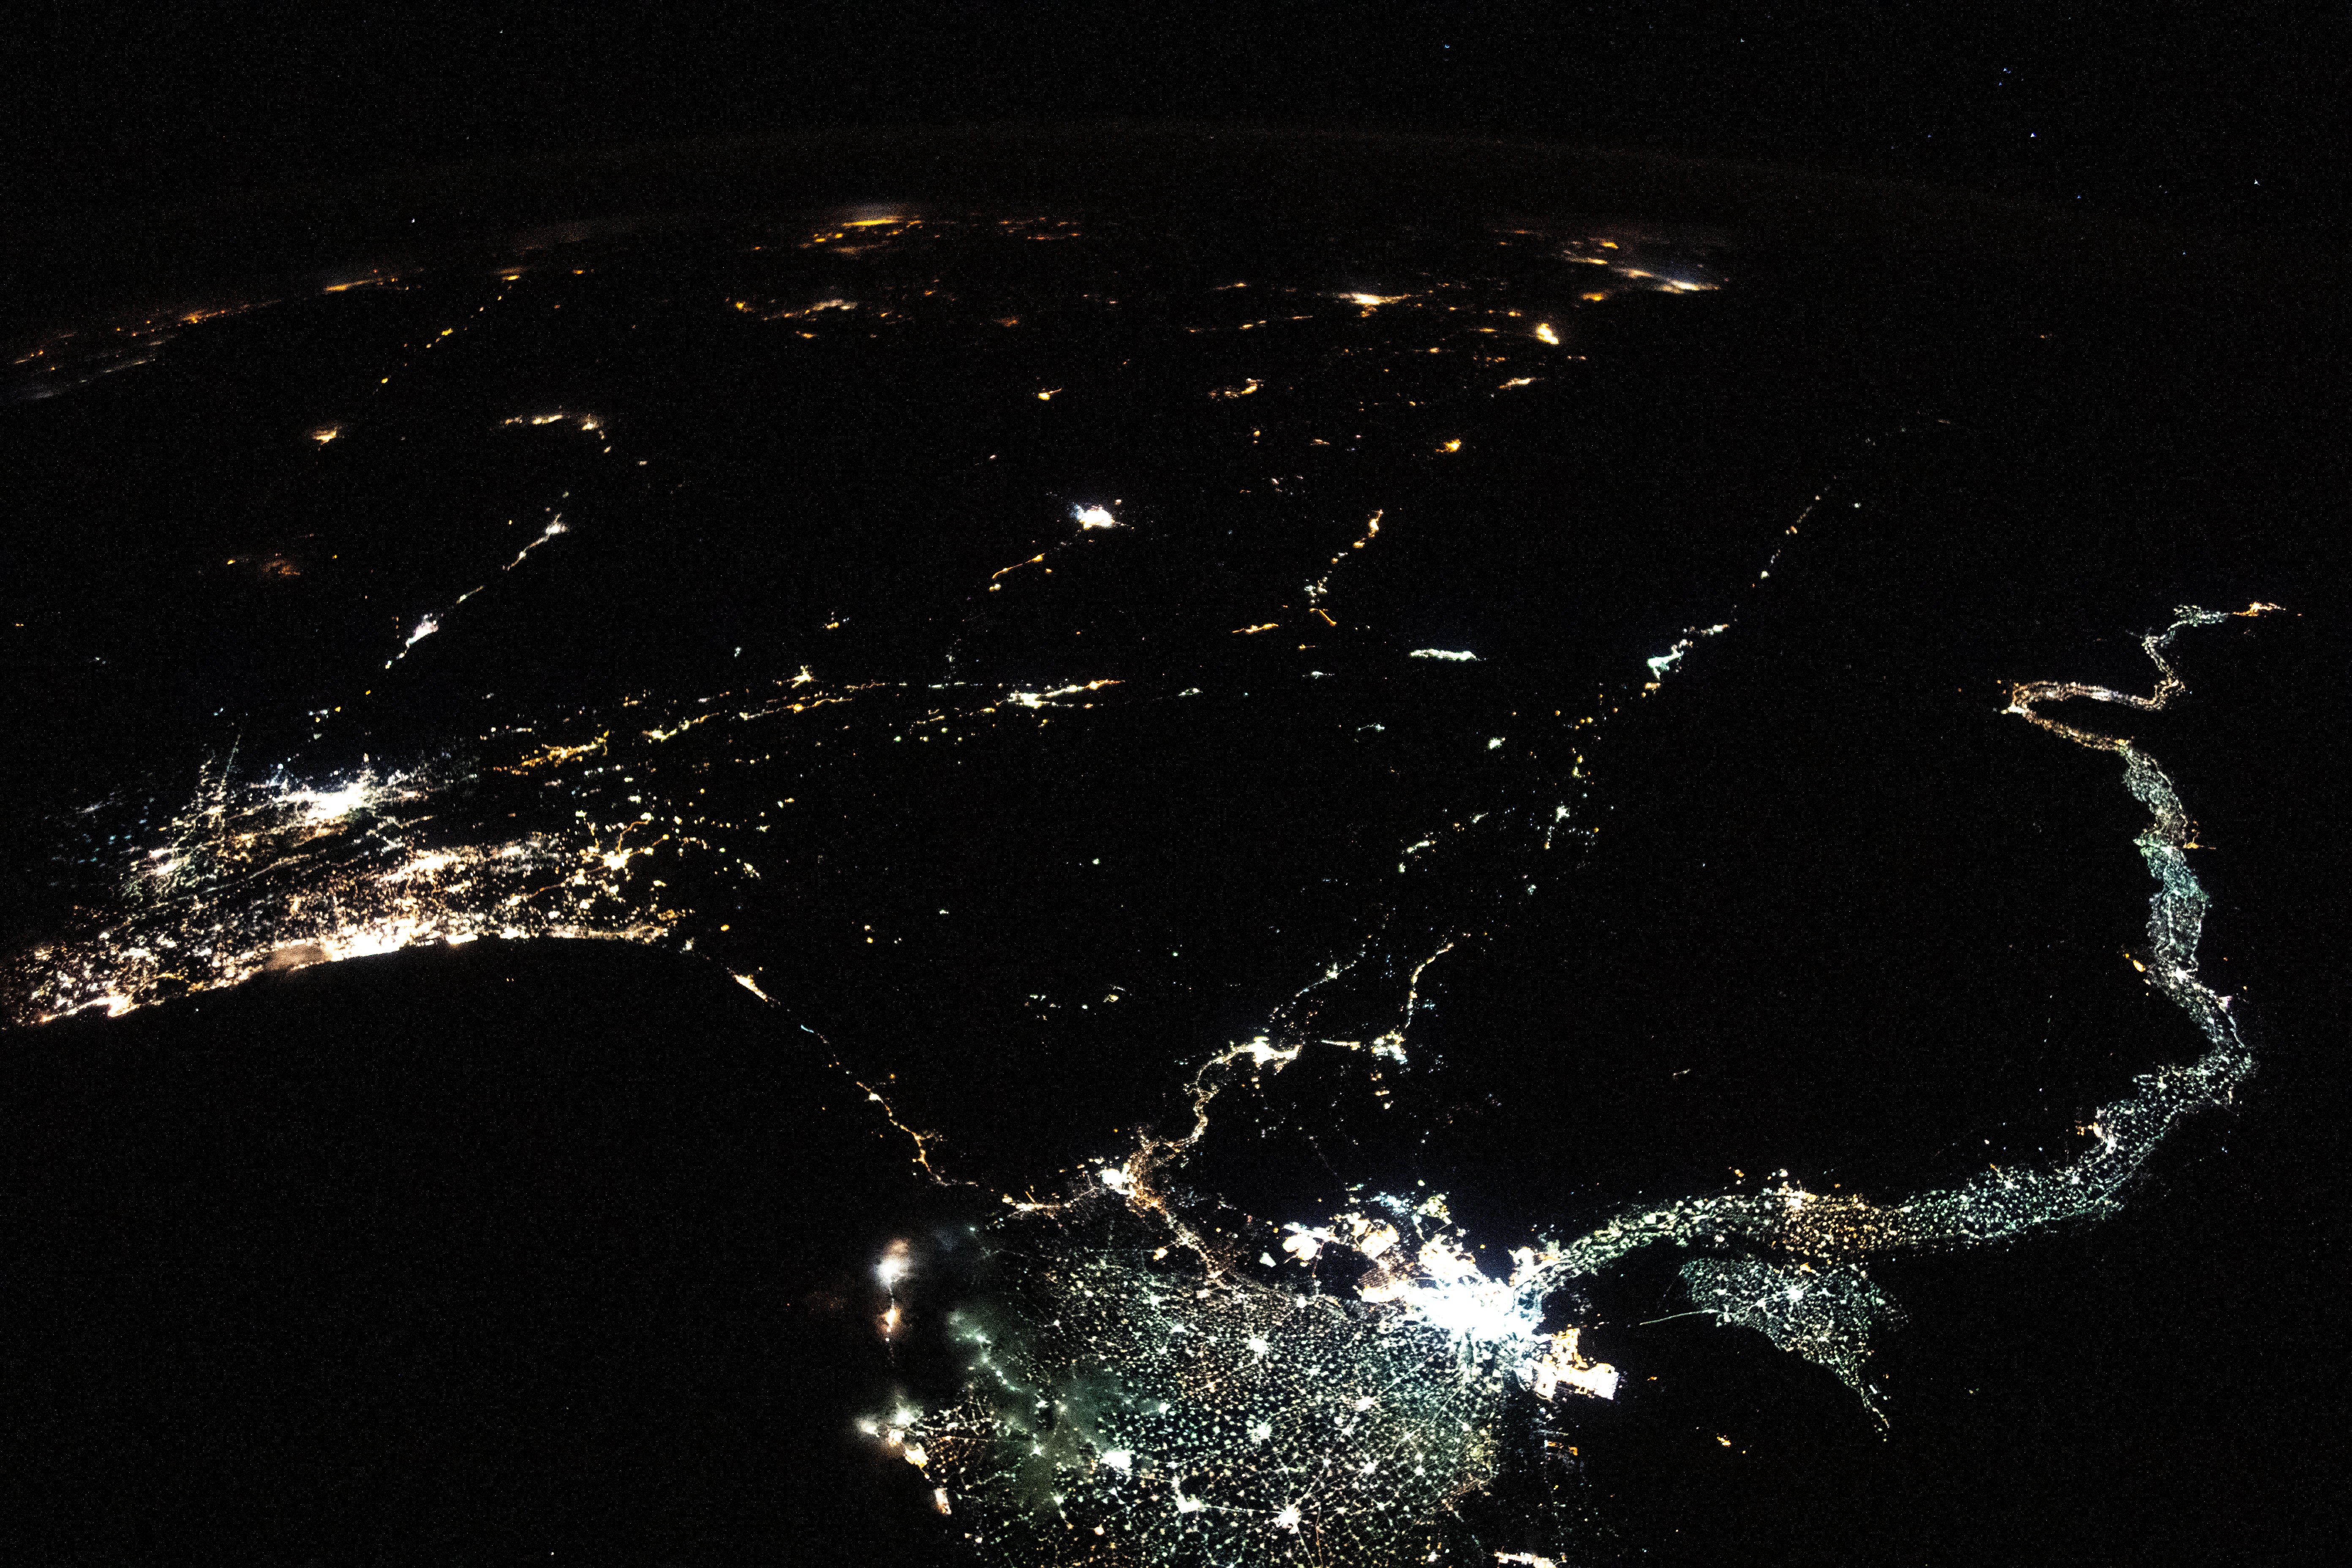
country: EGYPT
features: DARK EARTHOBS, NILE DELTA
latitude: 28.0
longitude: 34.0
